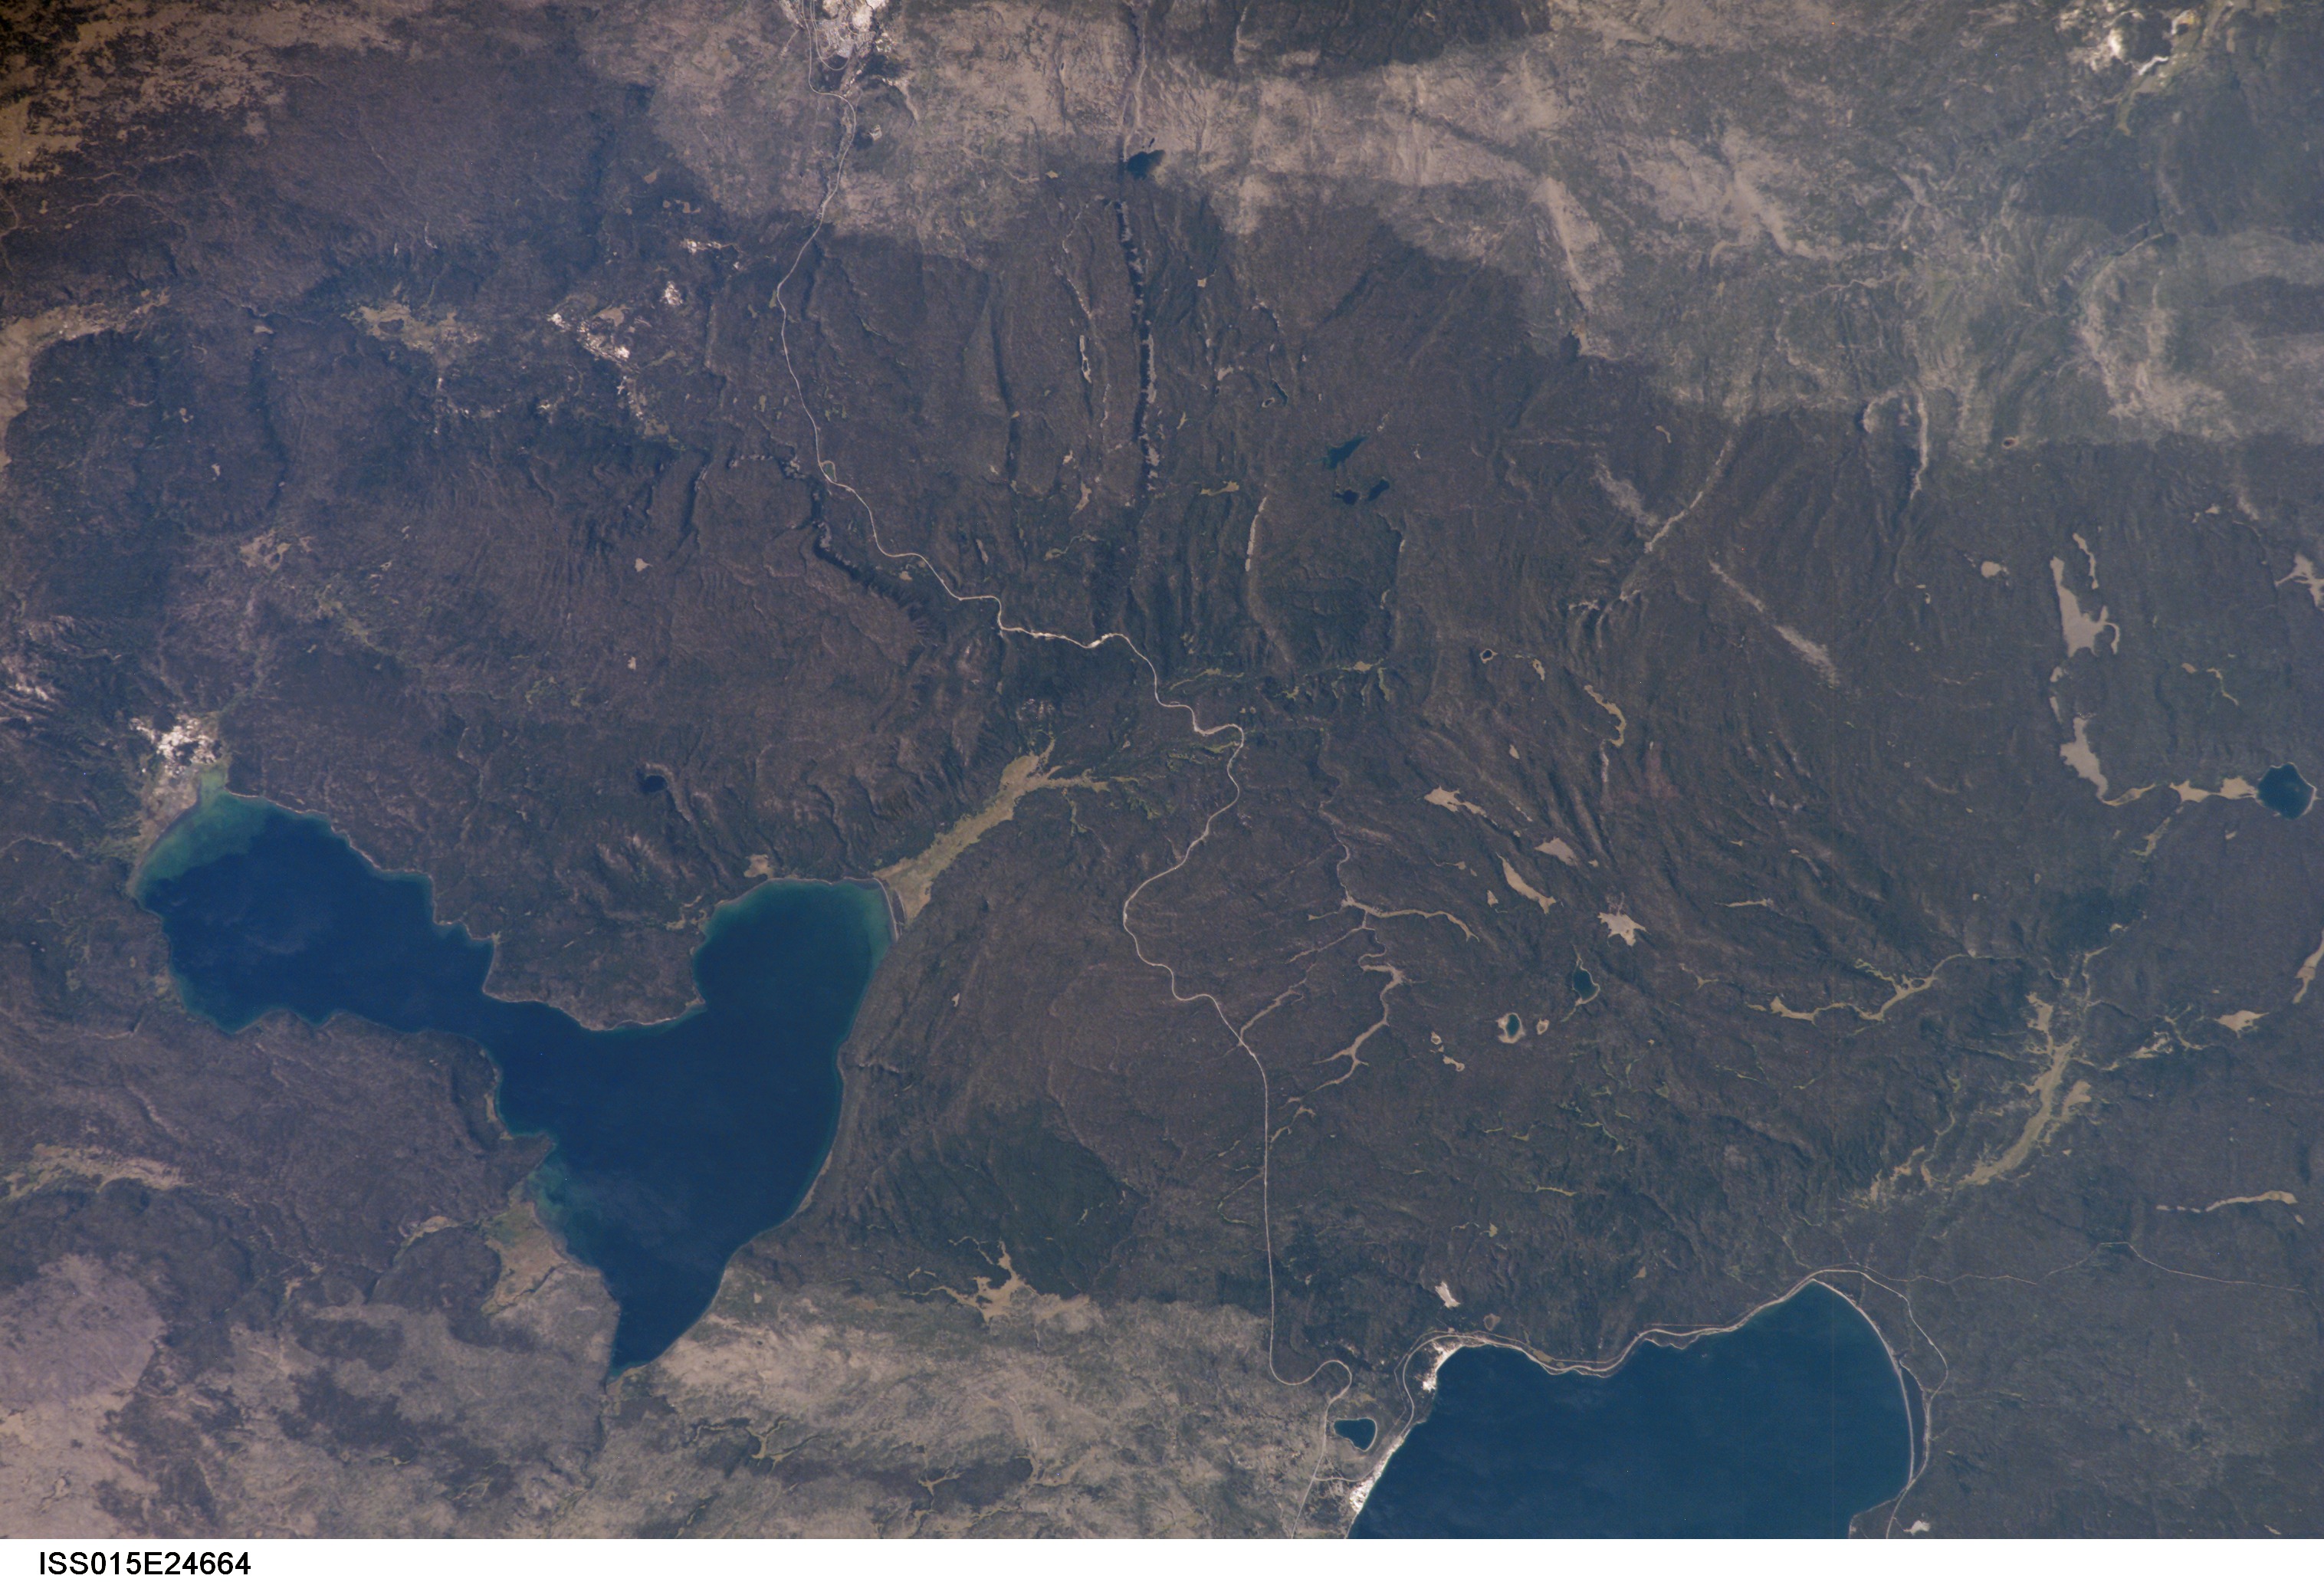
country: USA-WYOMING
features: SHOSHONE L., FOR., WEST THUMB
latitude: 44.5
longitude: -110.7
